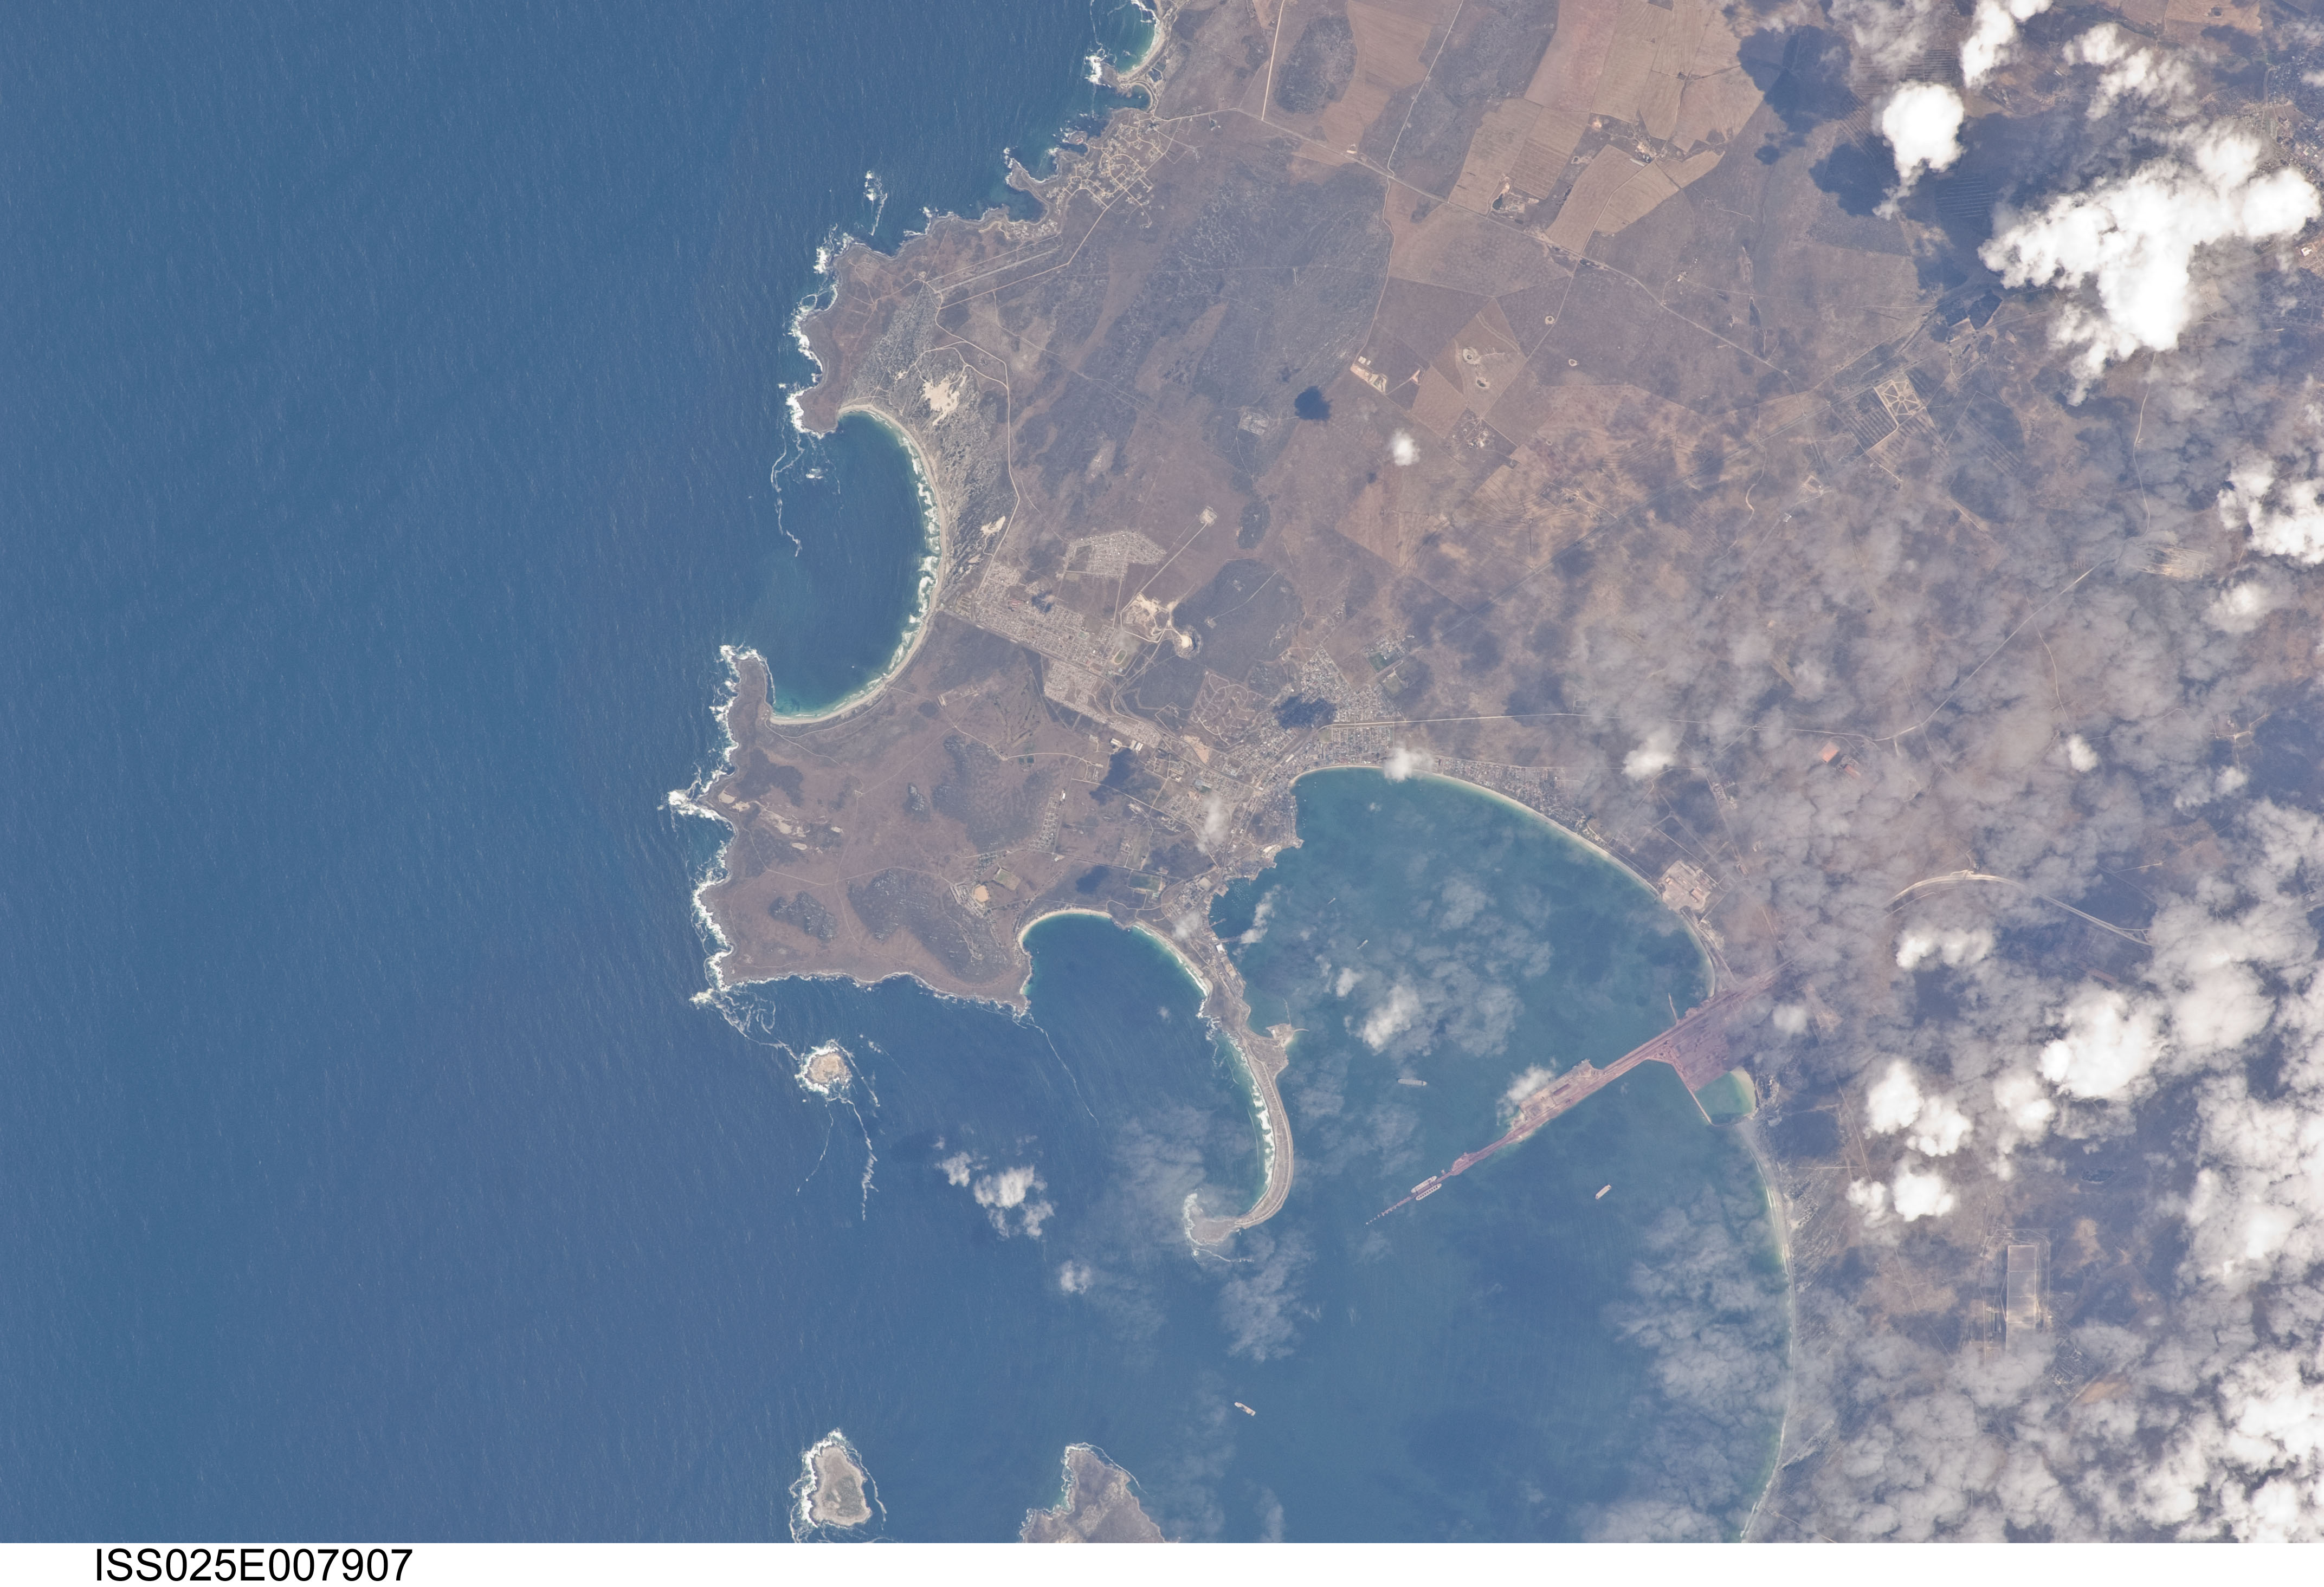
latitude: -33.0
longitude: 17.9
